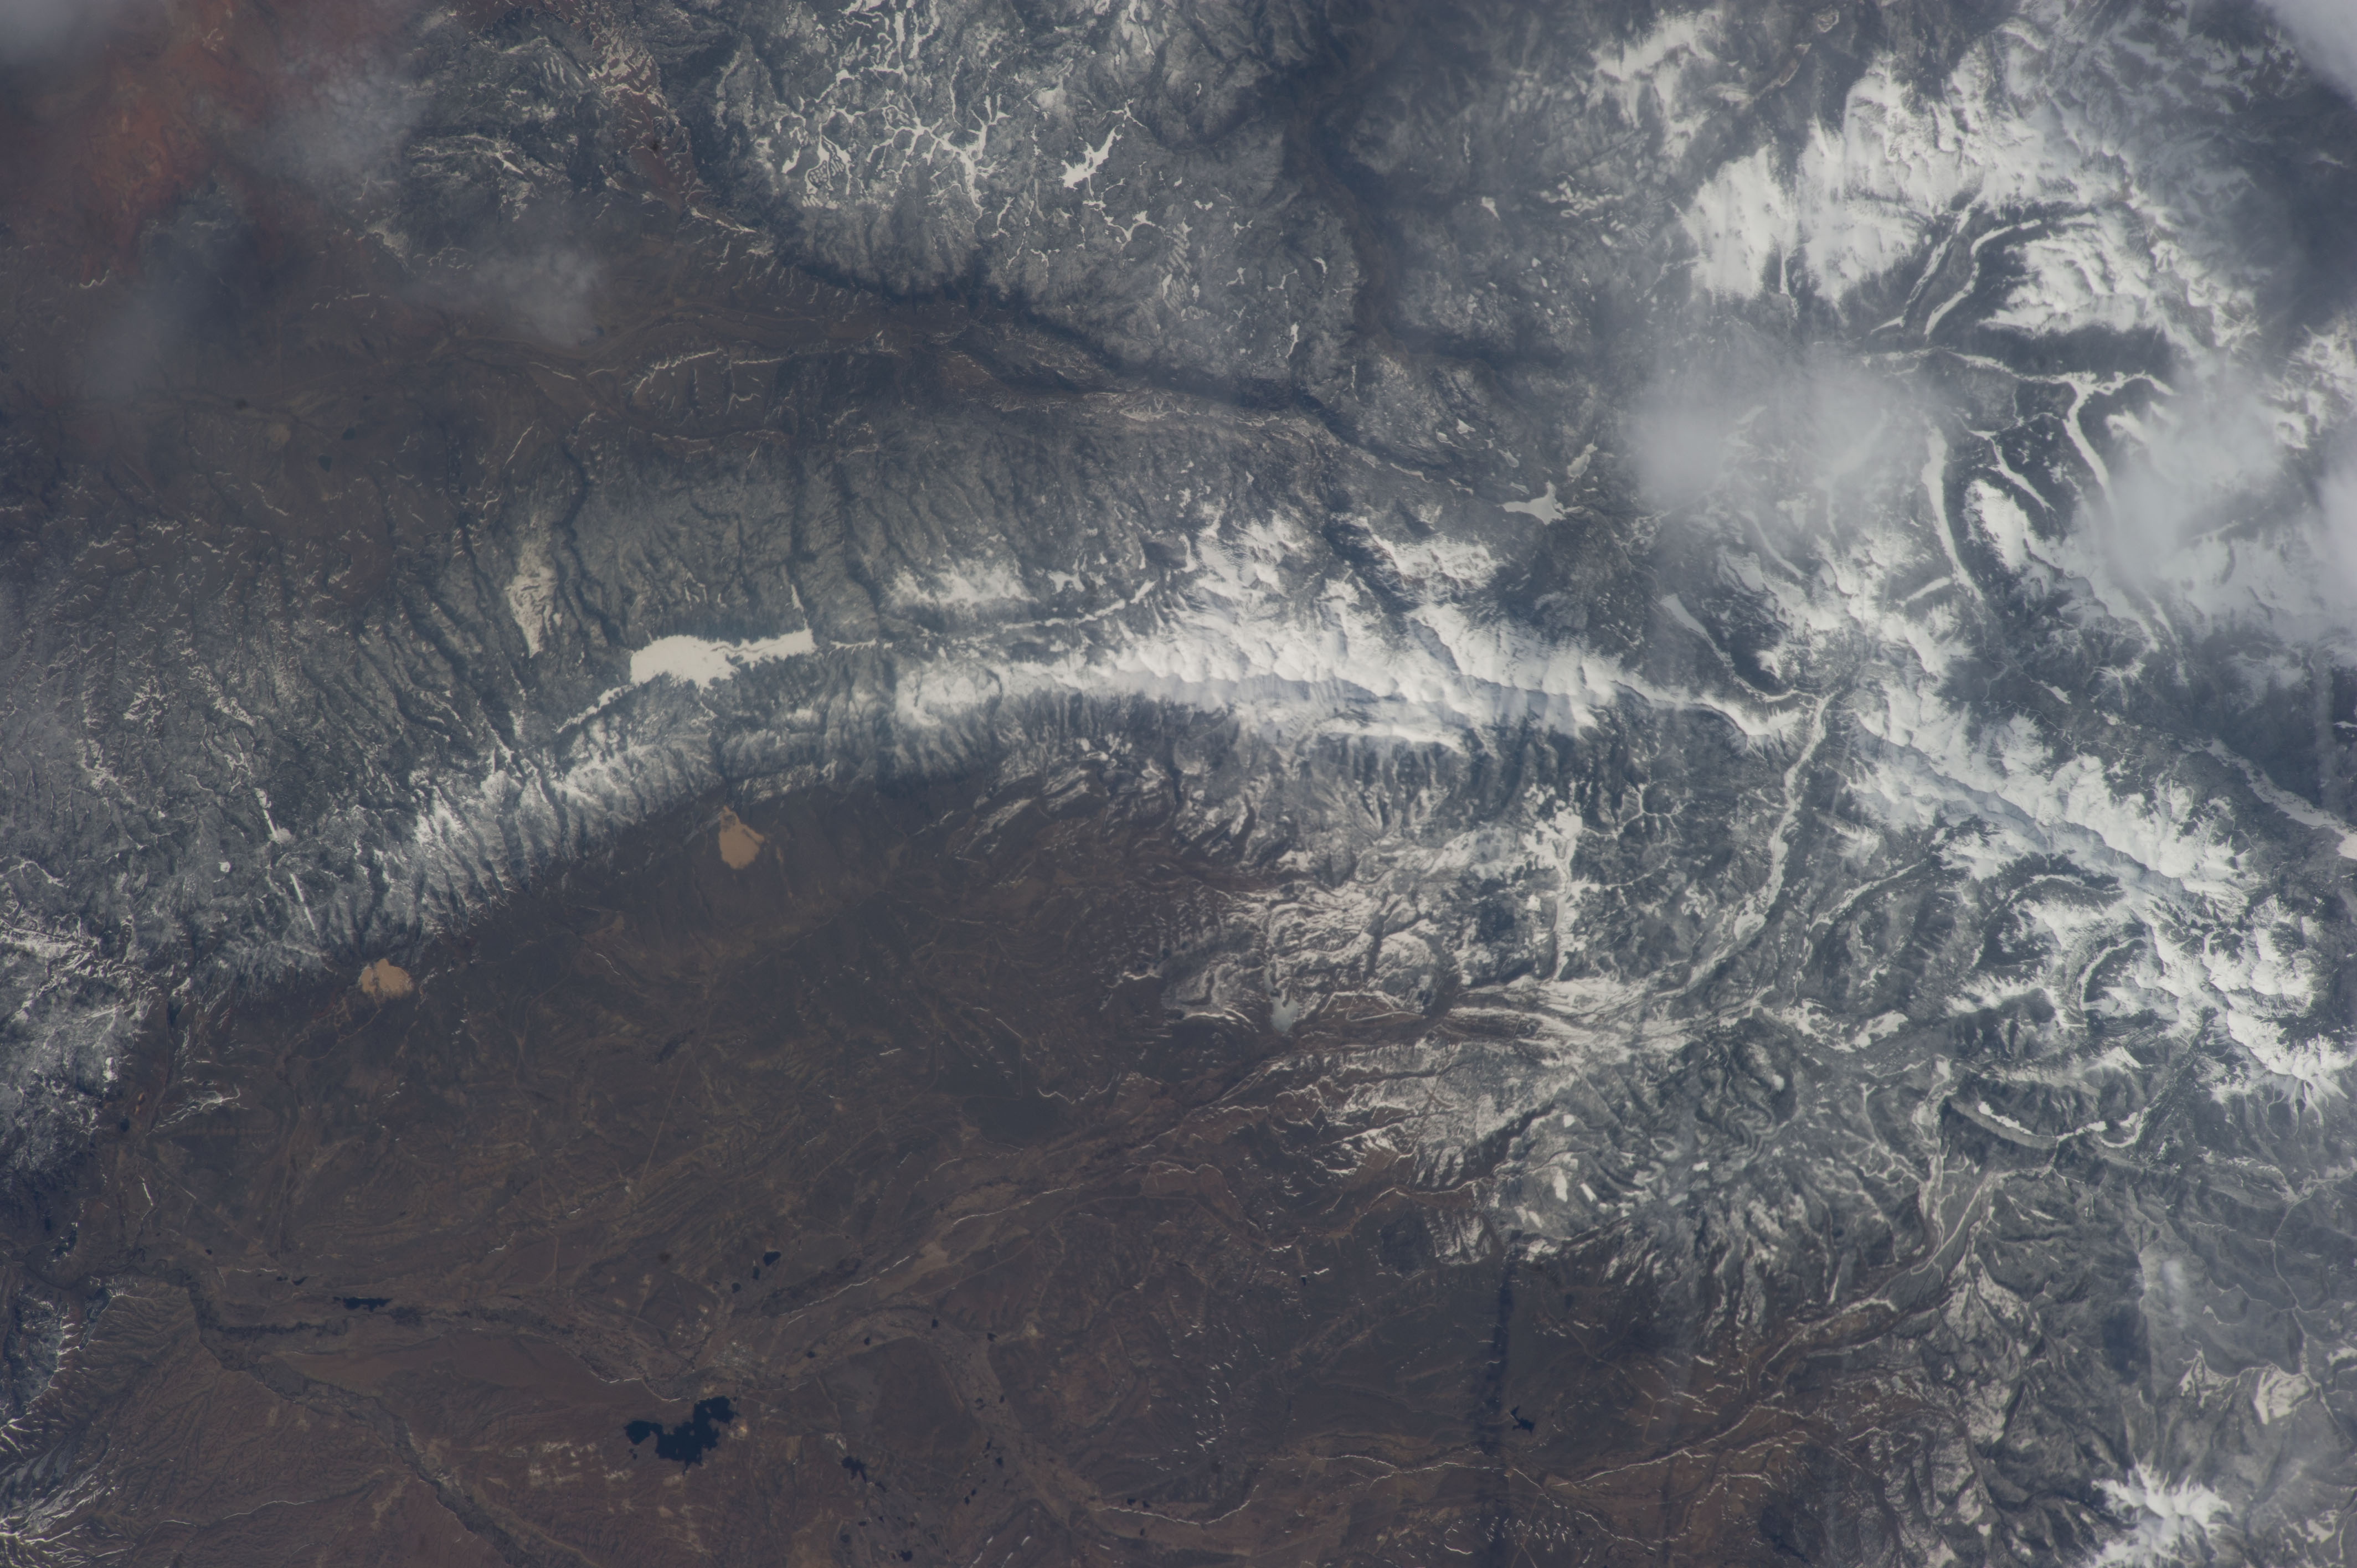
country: USA-COLORADO
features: SOUTH RAWAH PEAK, CAMERON PEAK, NORTH DIAMOND PEAK, MAC FARLANE RESERVOIR, STATE FOREST STATE PARK
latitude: 40.7
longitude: -106.0
